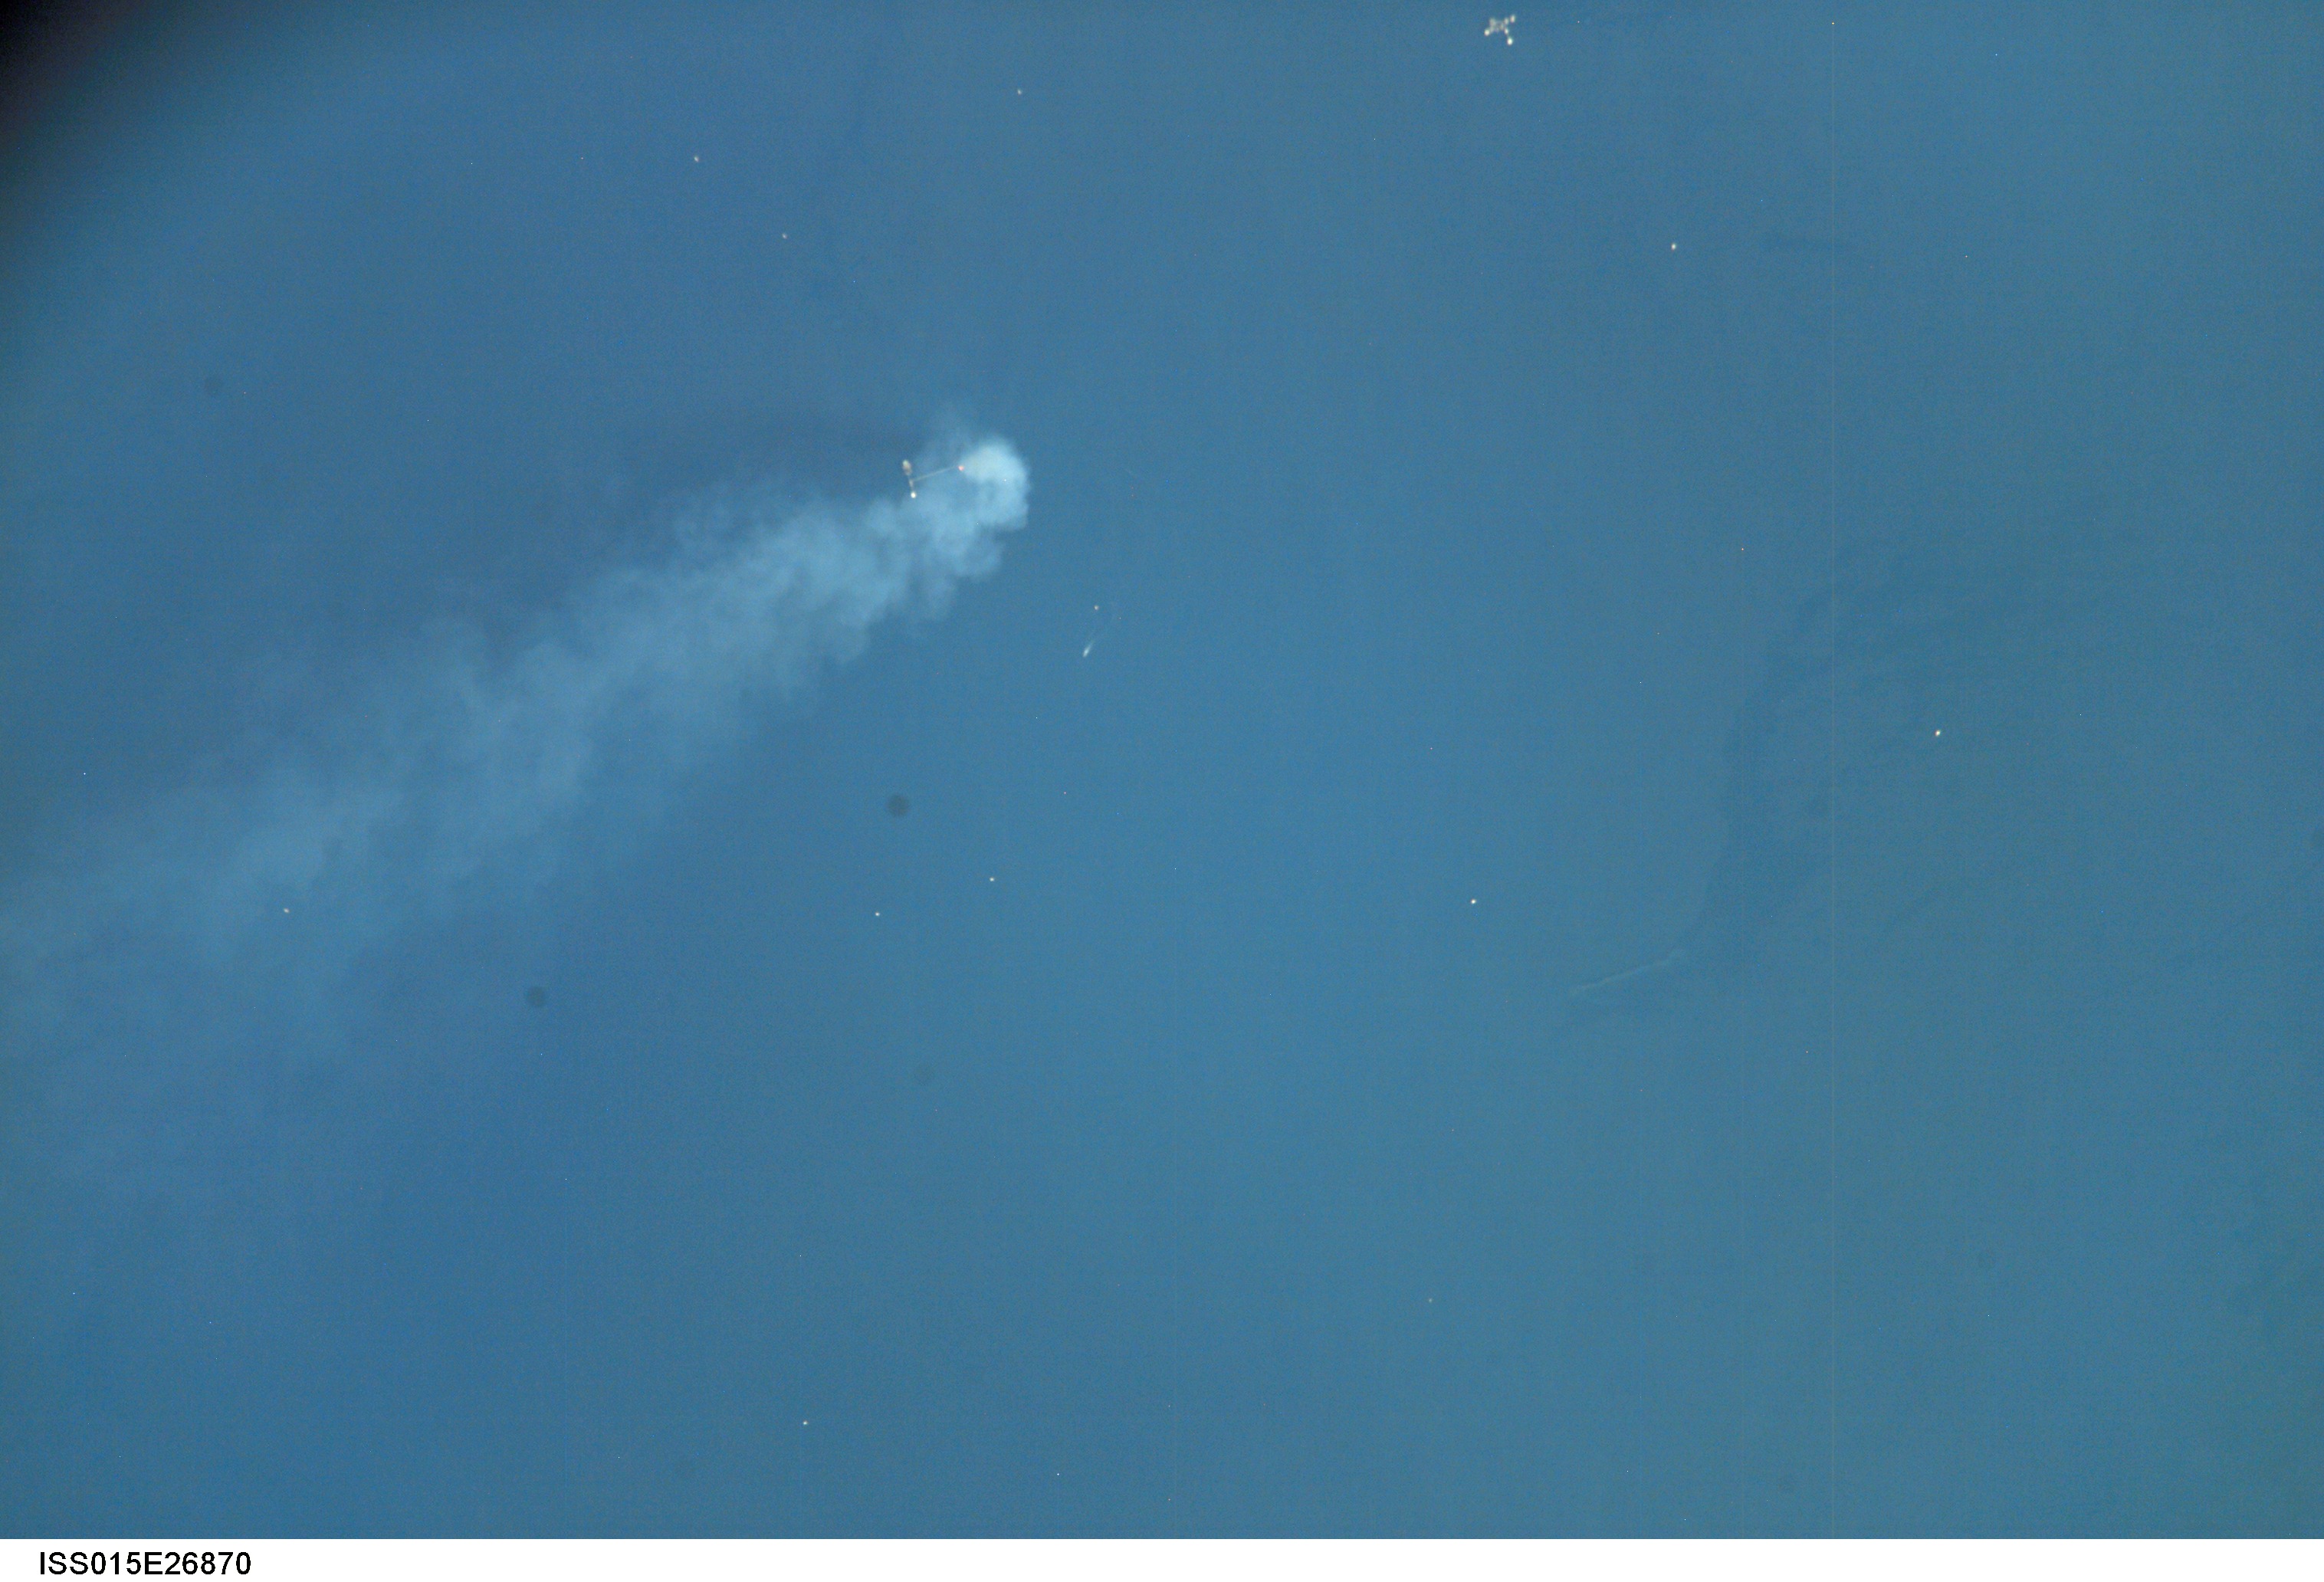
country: IRAQ
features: PERSIAN G., OIL PLATFORM, SMOKE
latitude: 29.8
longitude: 48.8
